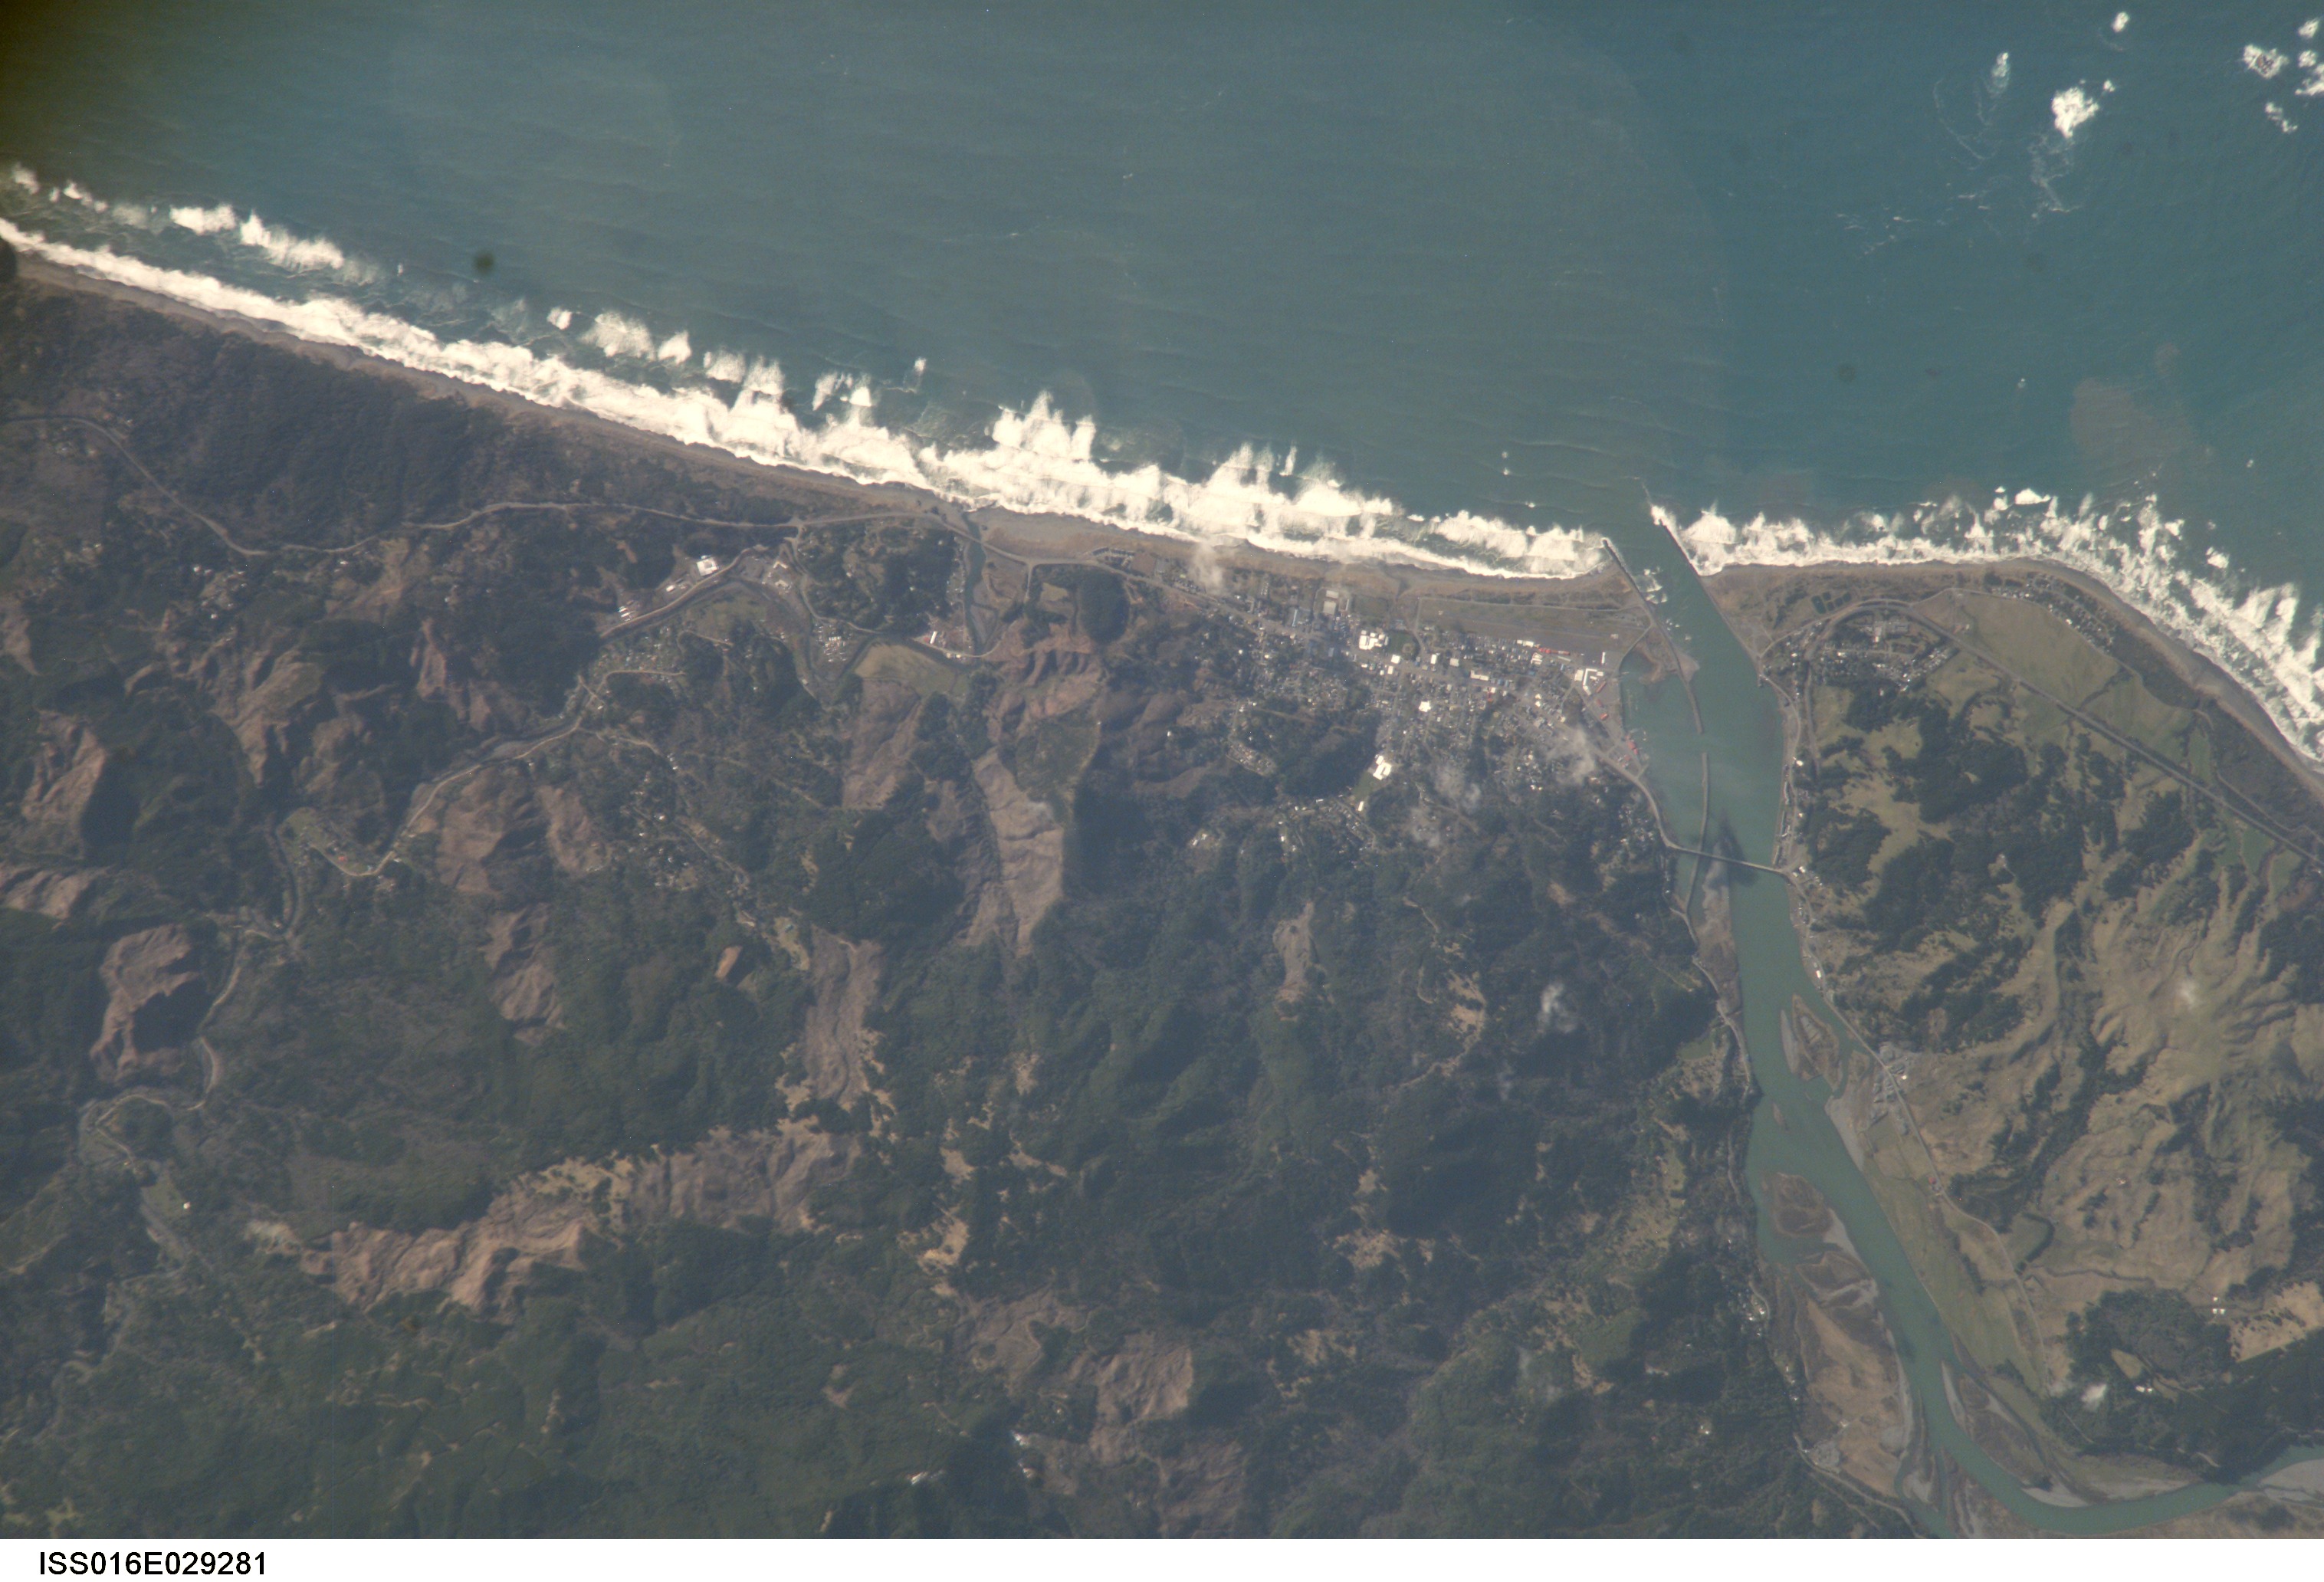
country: USA-OREGON
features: ROGUE R., GOLD BEACH, FOREST, MTS.
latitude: 42.4
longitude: -124.4
